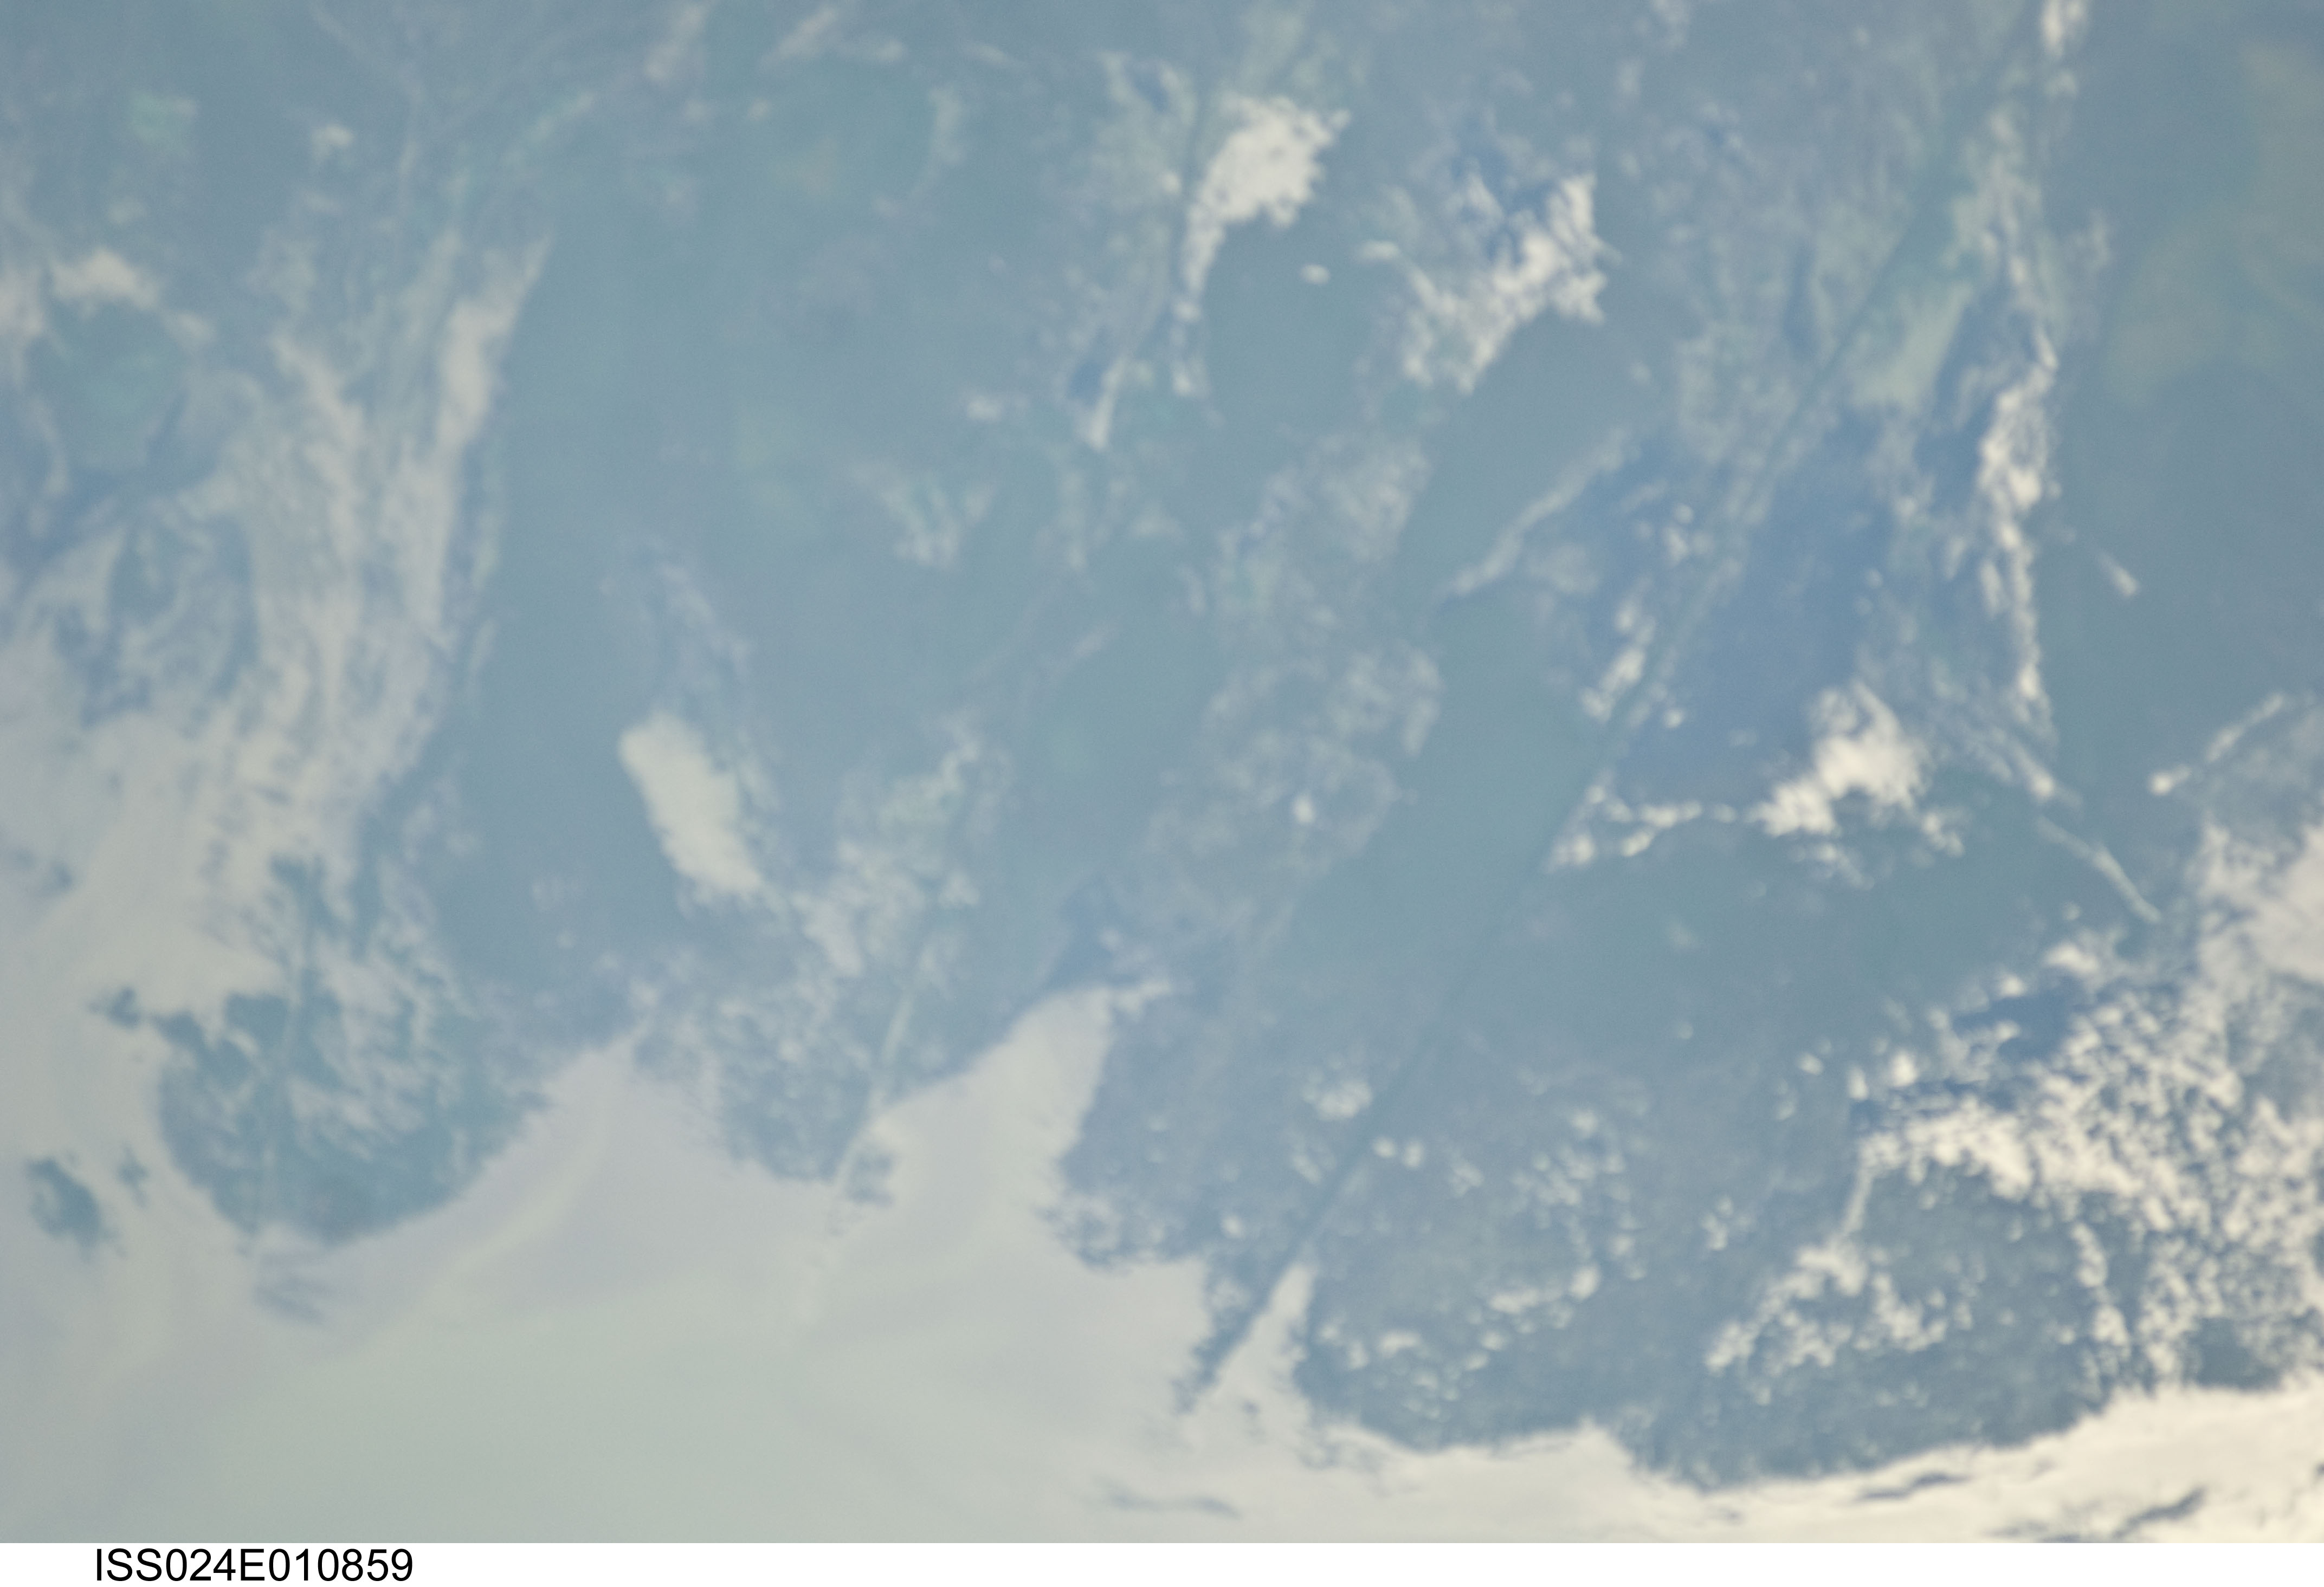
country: RUSSIAN FEDERATION
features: VOLGA DELTA, CHANNELS, CASPIAN SEA, SOFT
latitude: 45.7
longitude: 48.5
